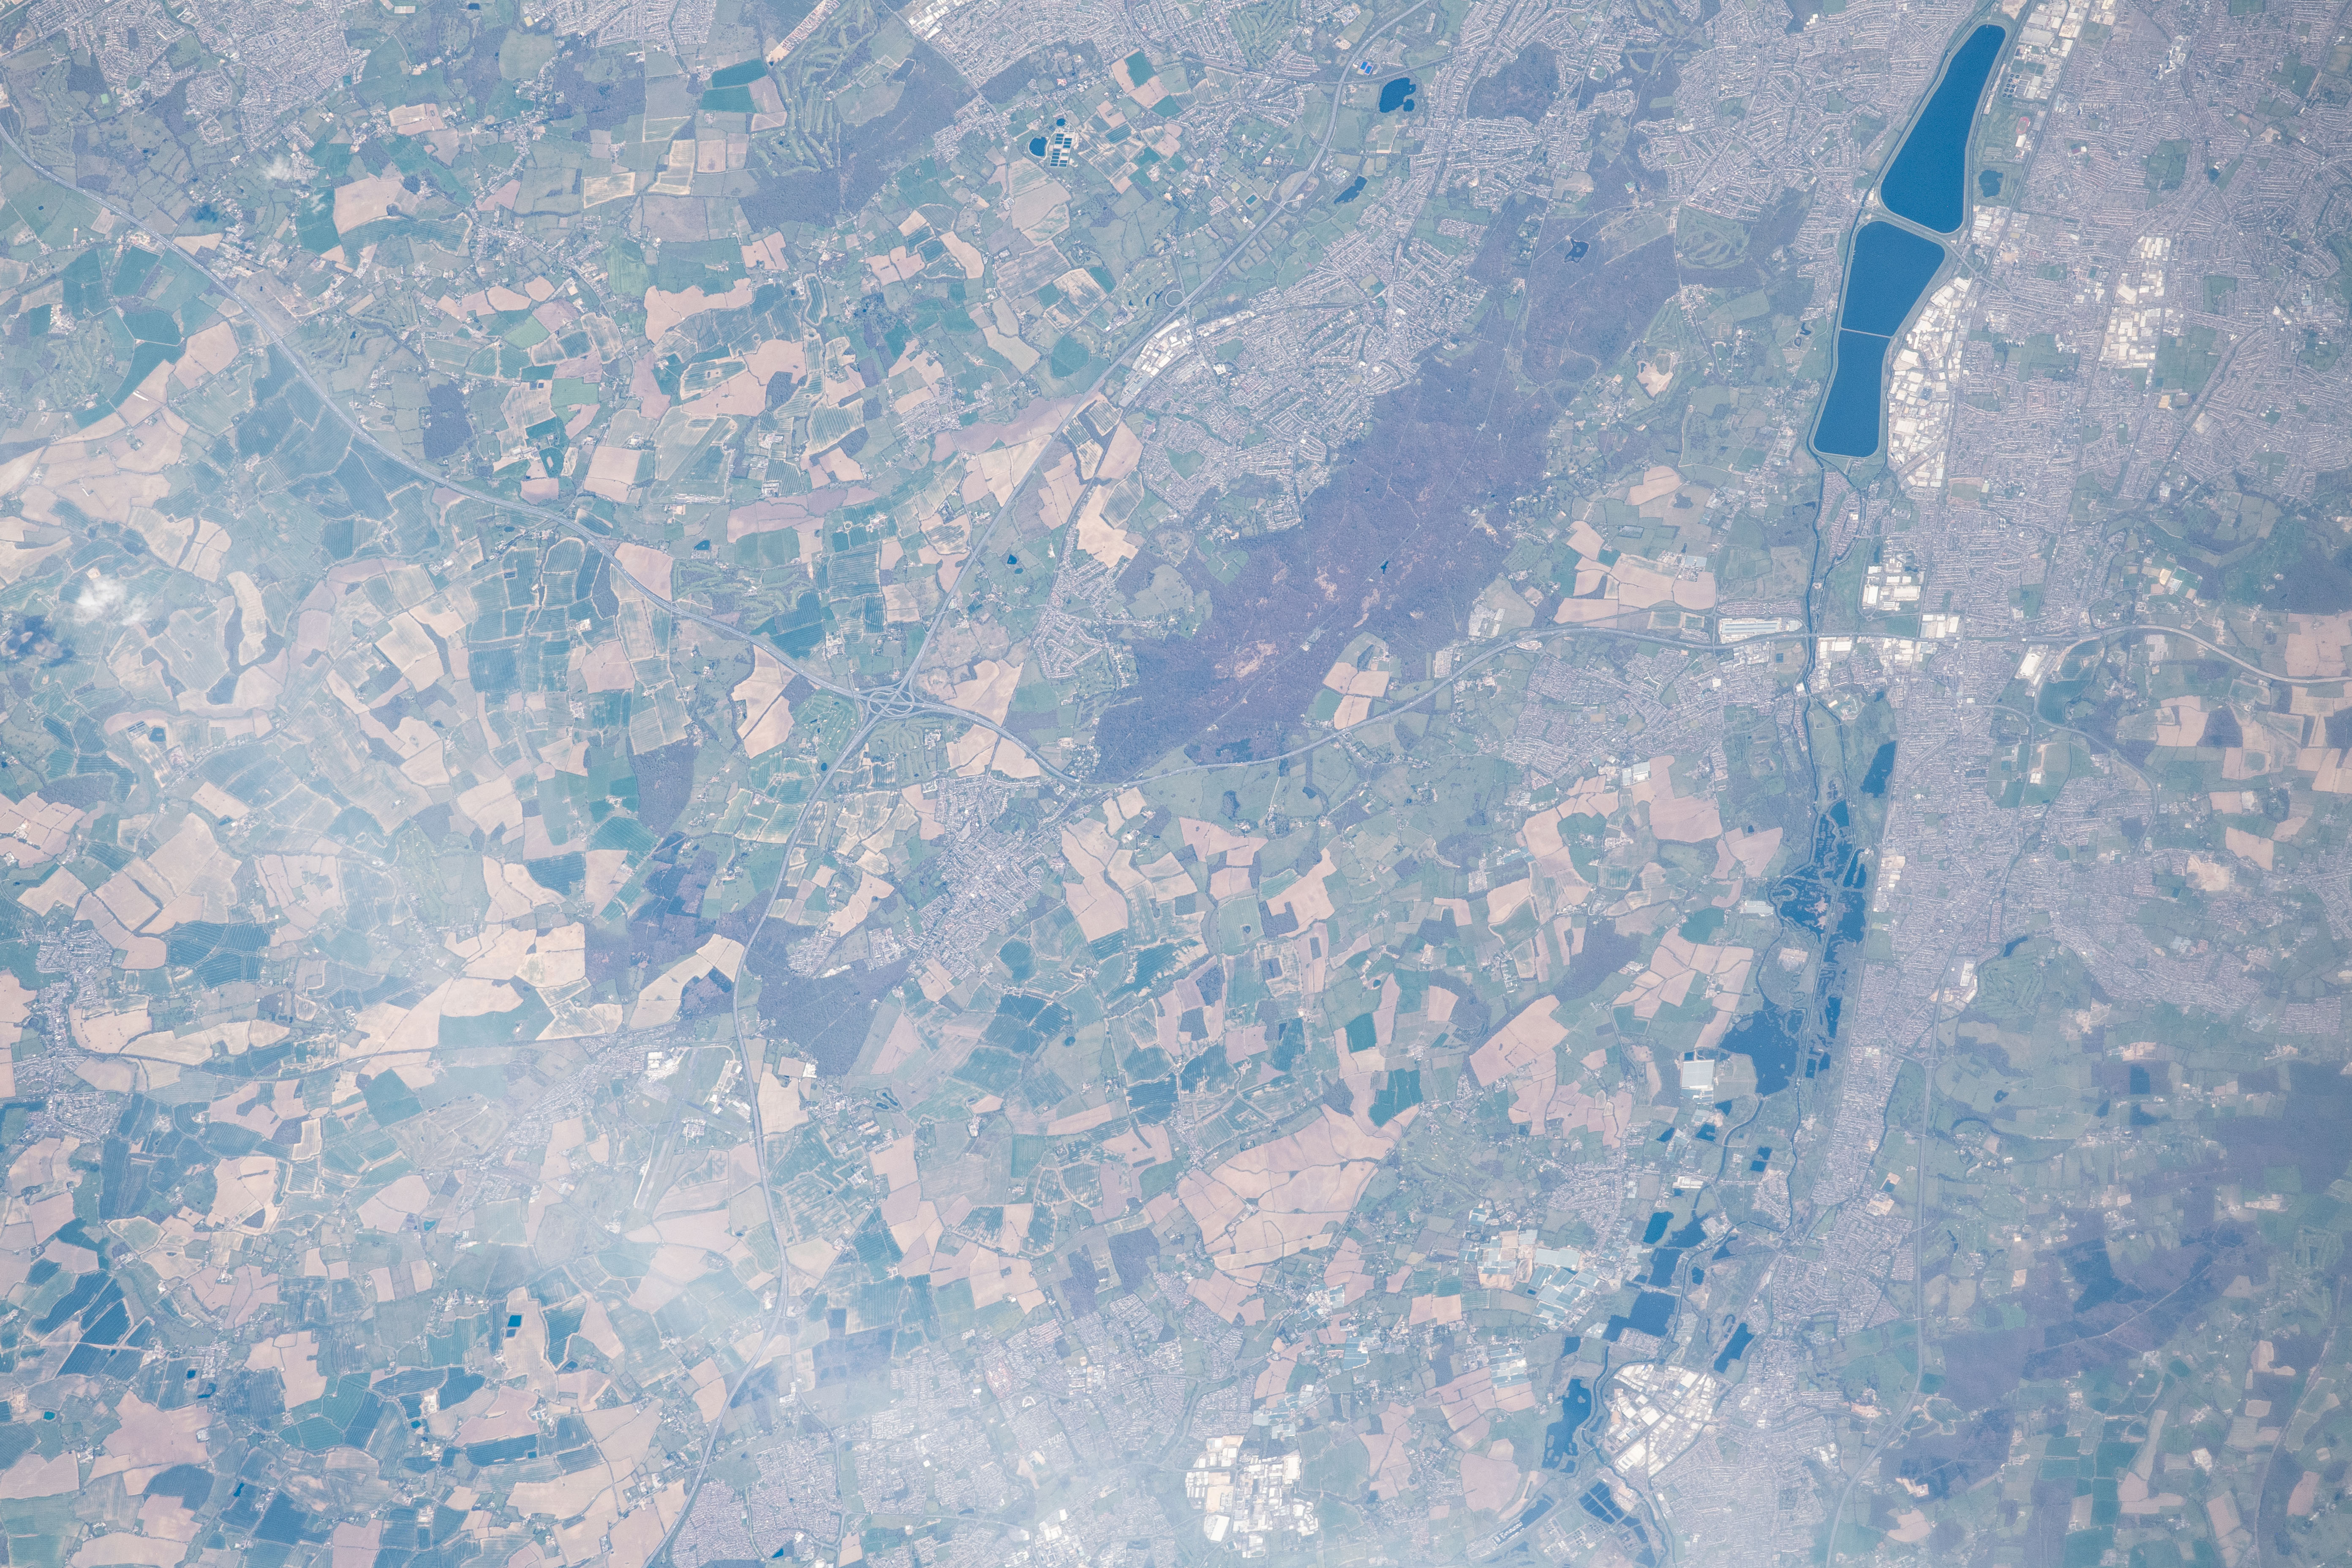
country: UK-ENGLAND
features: CITY
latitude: 51.7
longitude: 0.1
